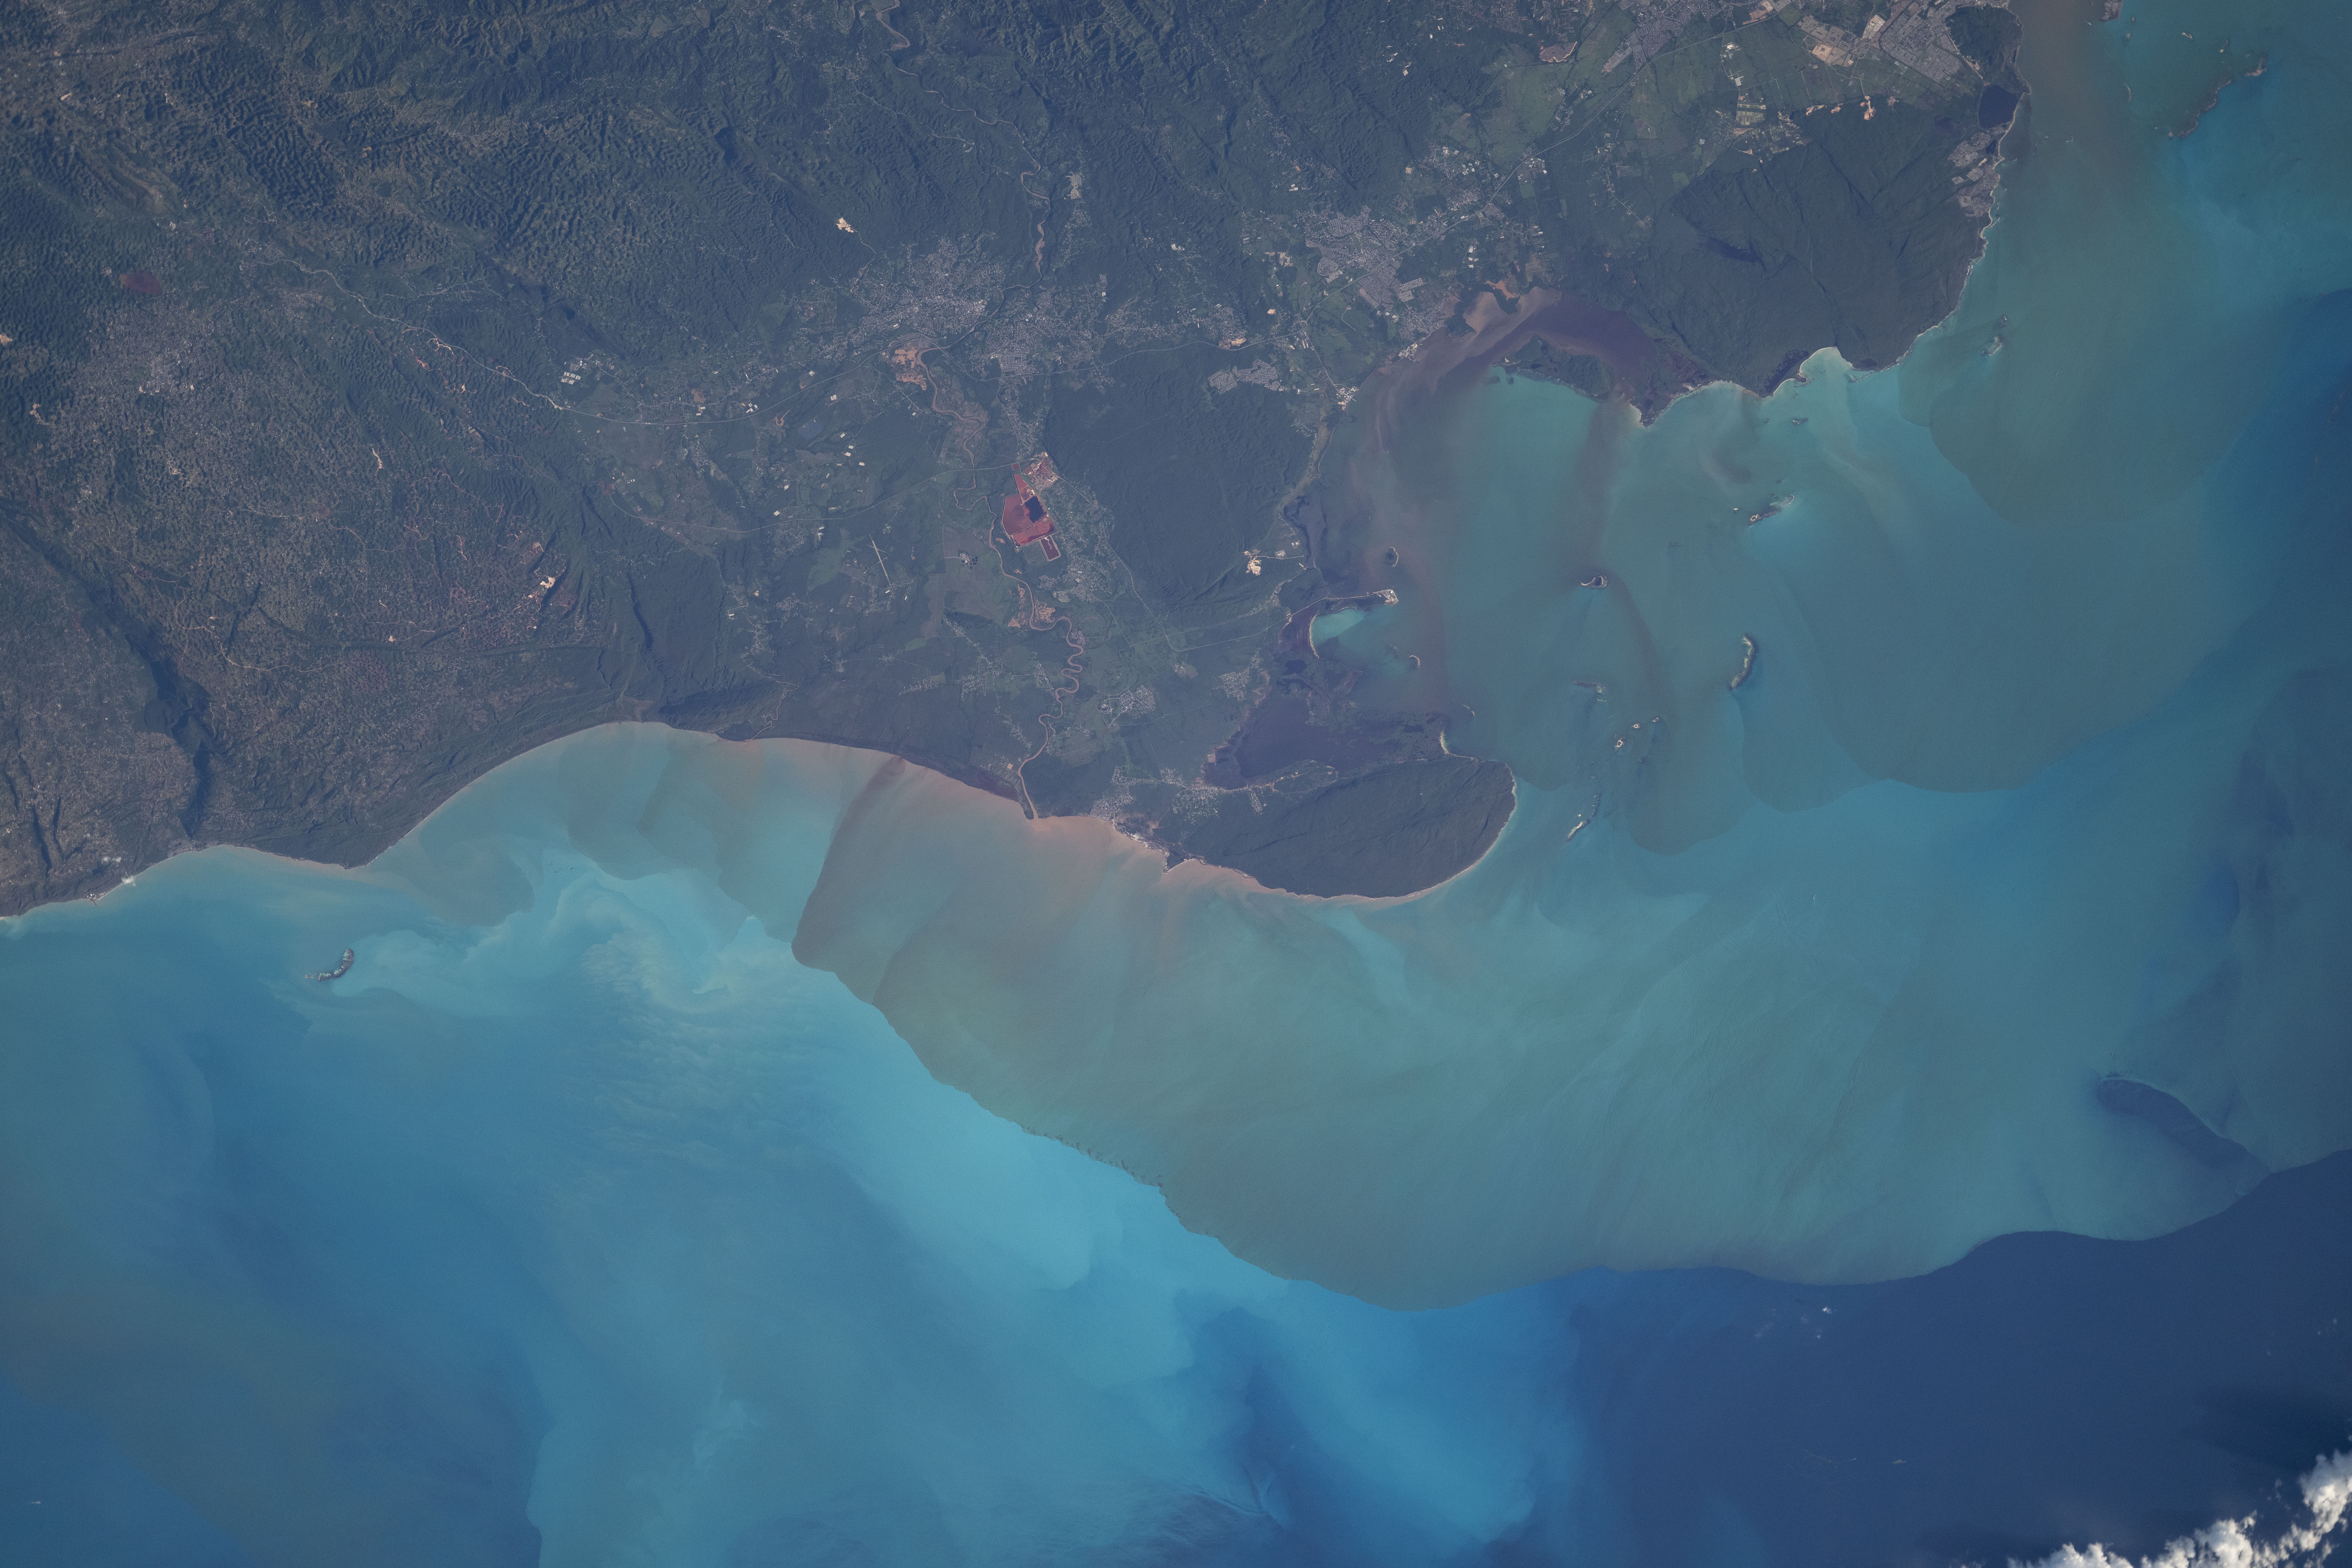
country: JAMAICA
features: FLOODING, ROCKY POINT, OLD HARBOUR
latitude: 17.8
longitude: -77.2
